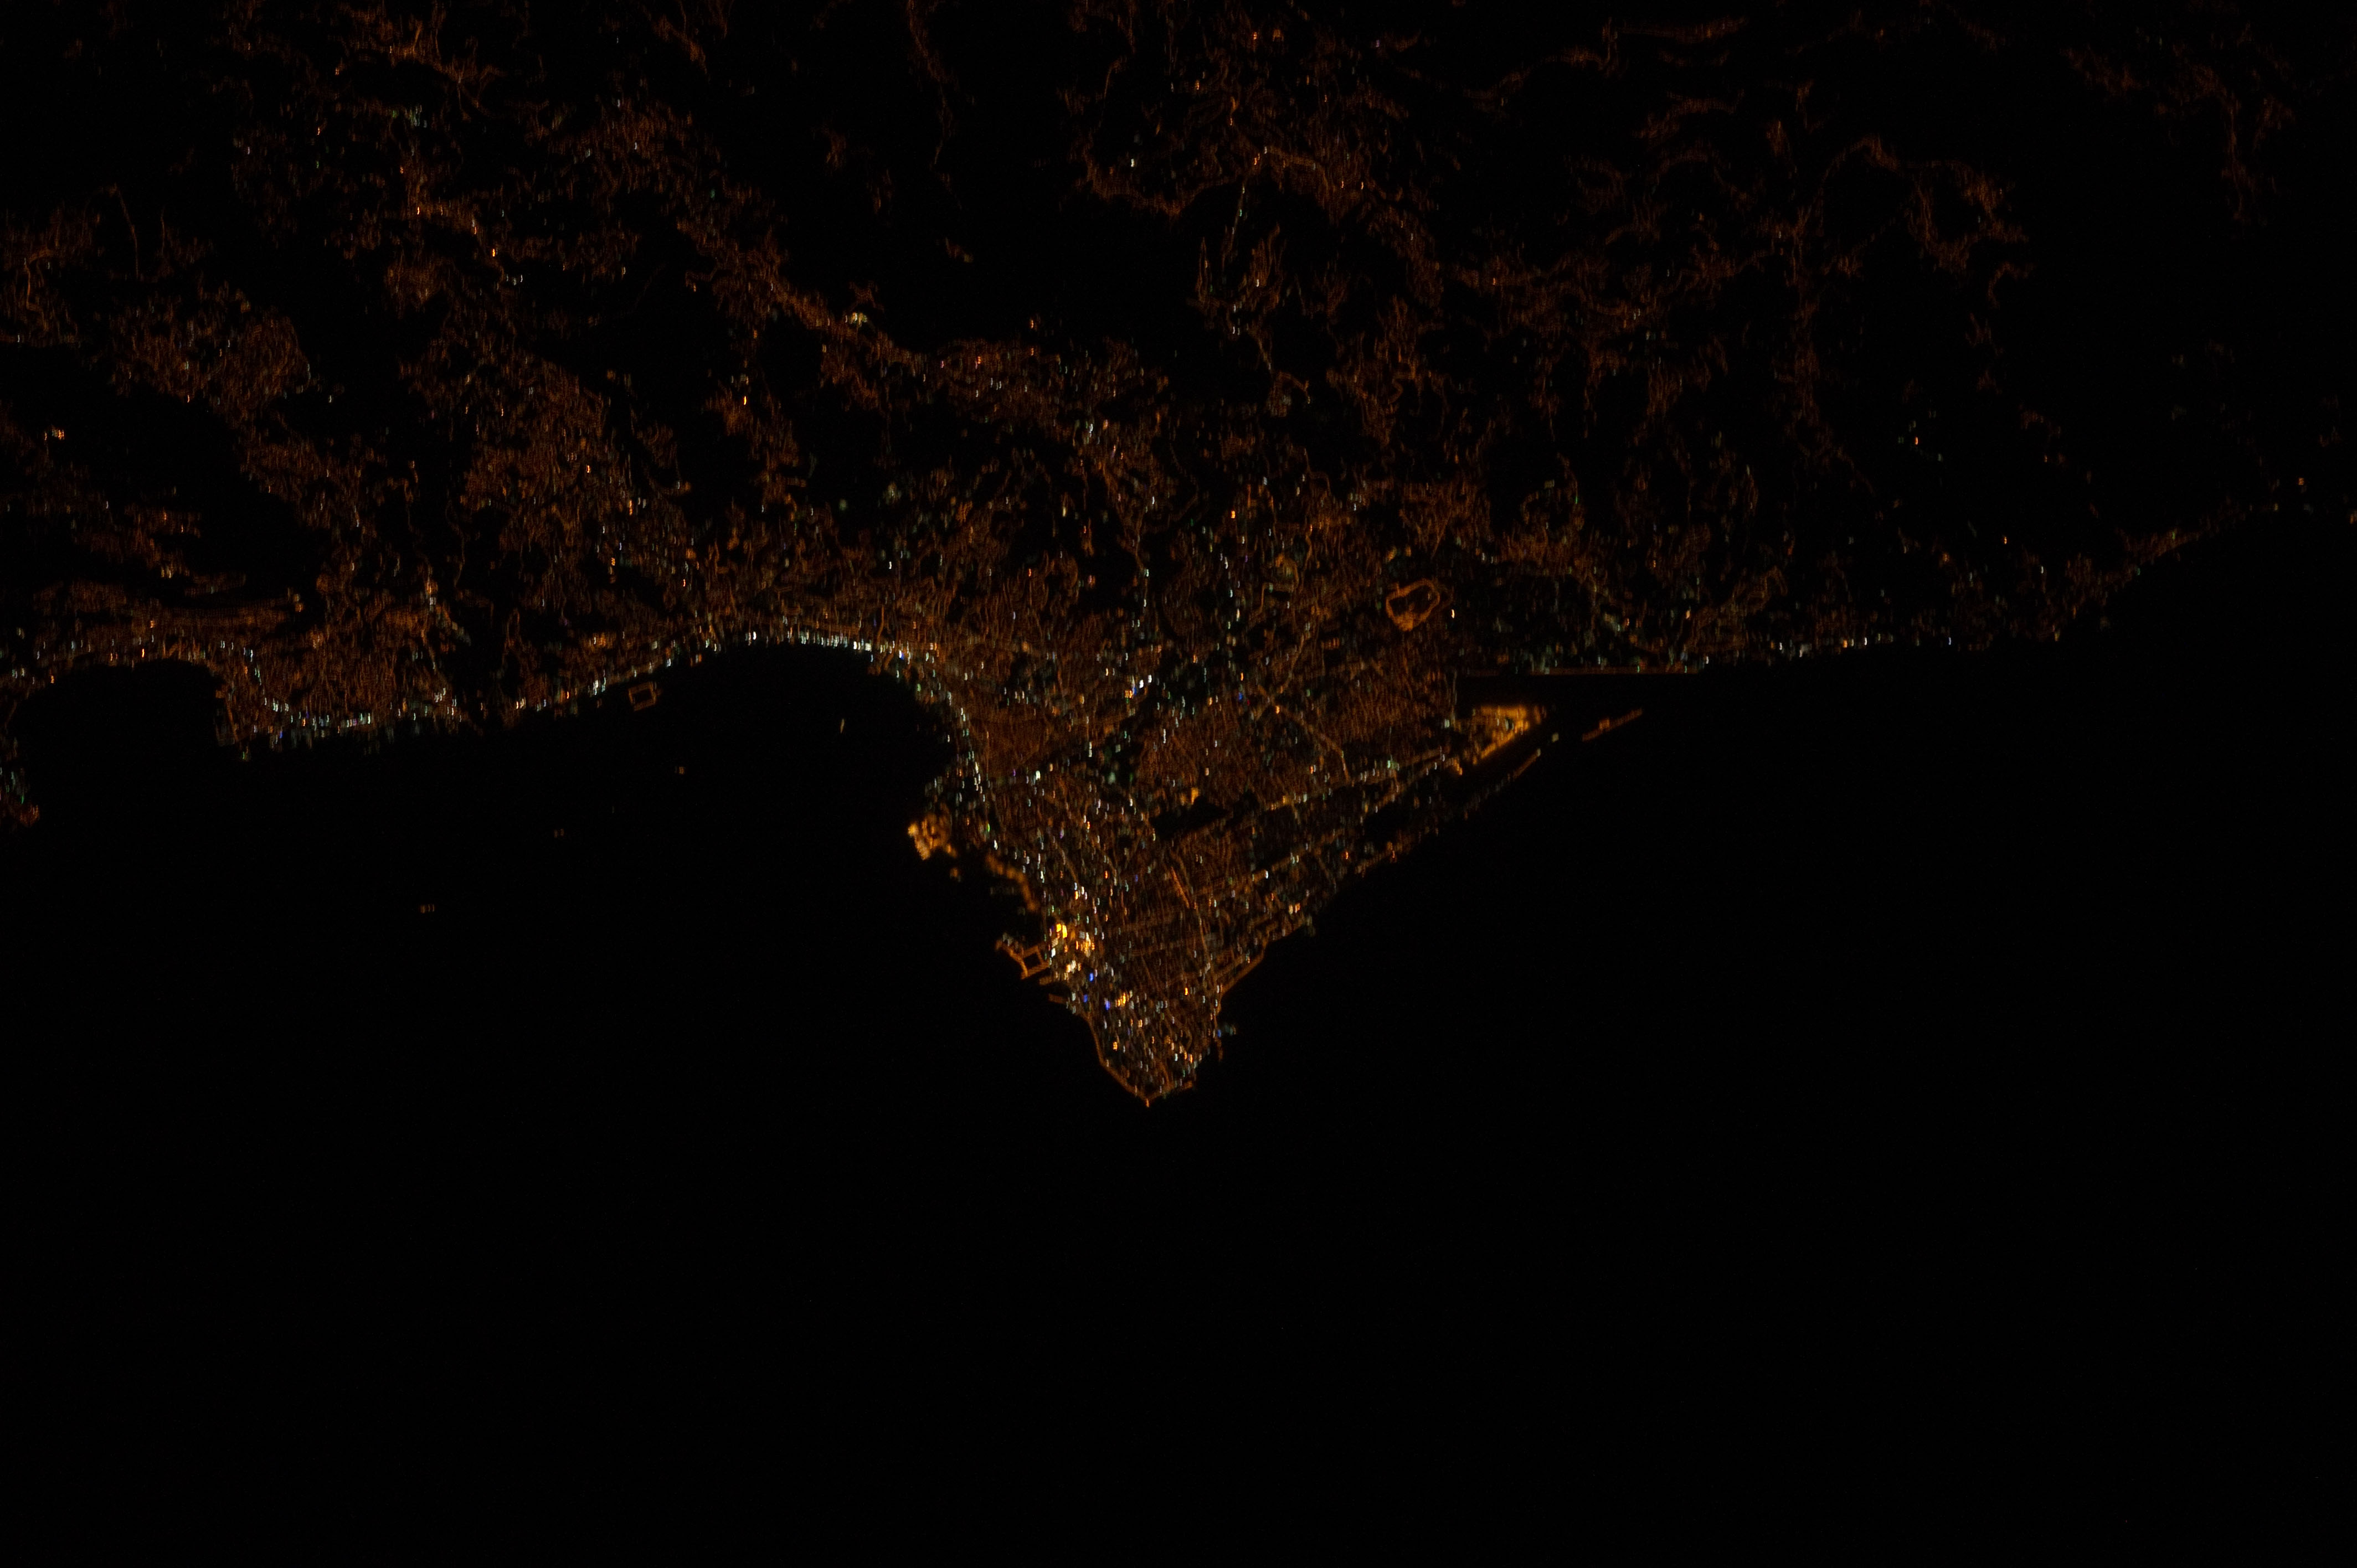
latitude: 33.9
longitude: 35.5
